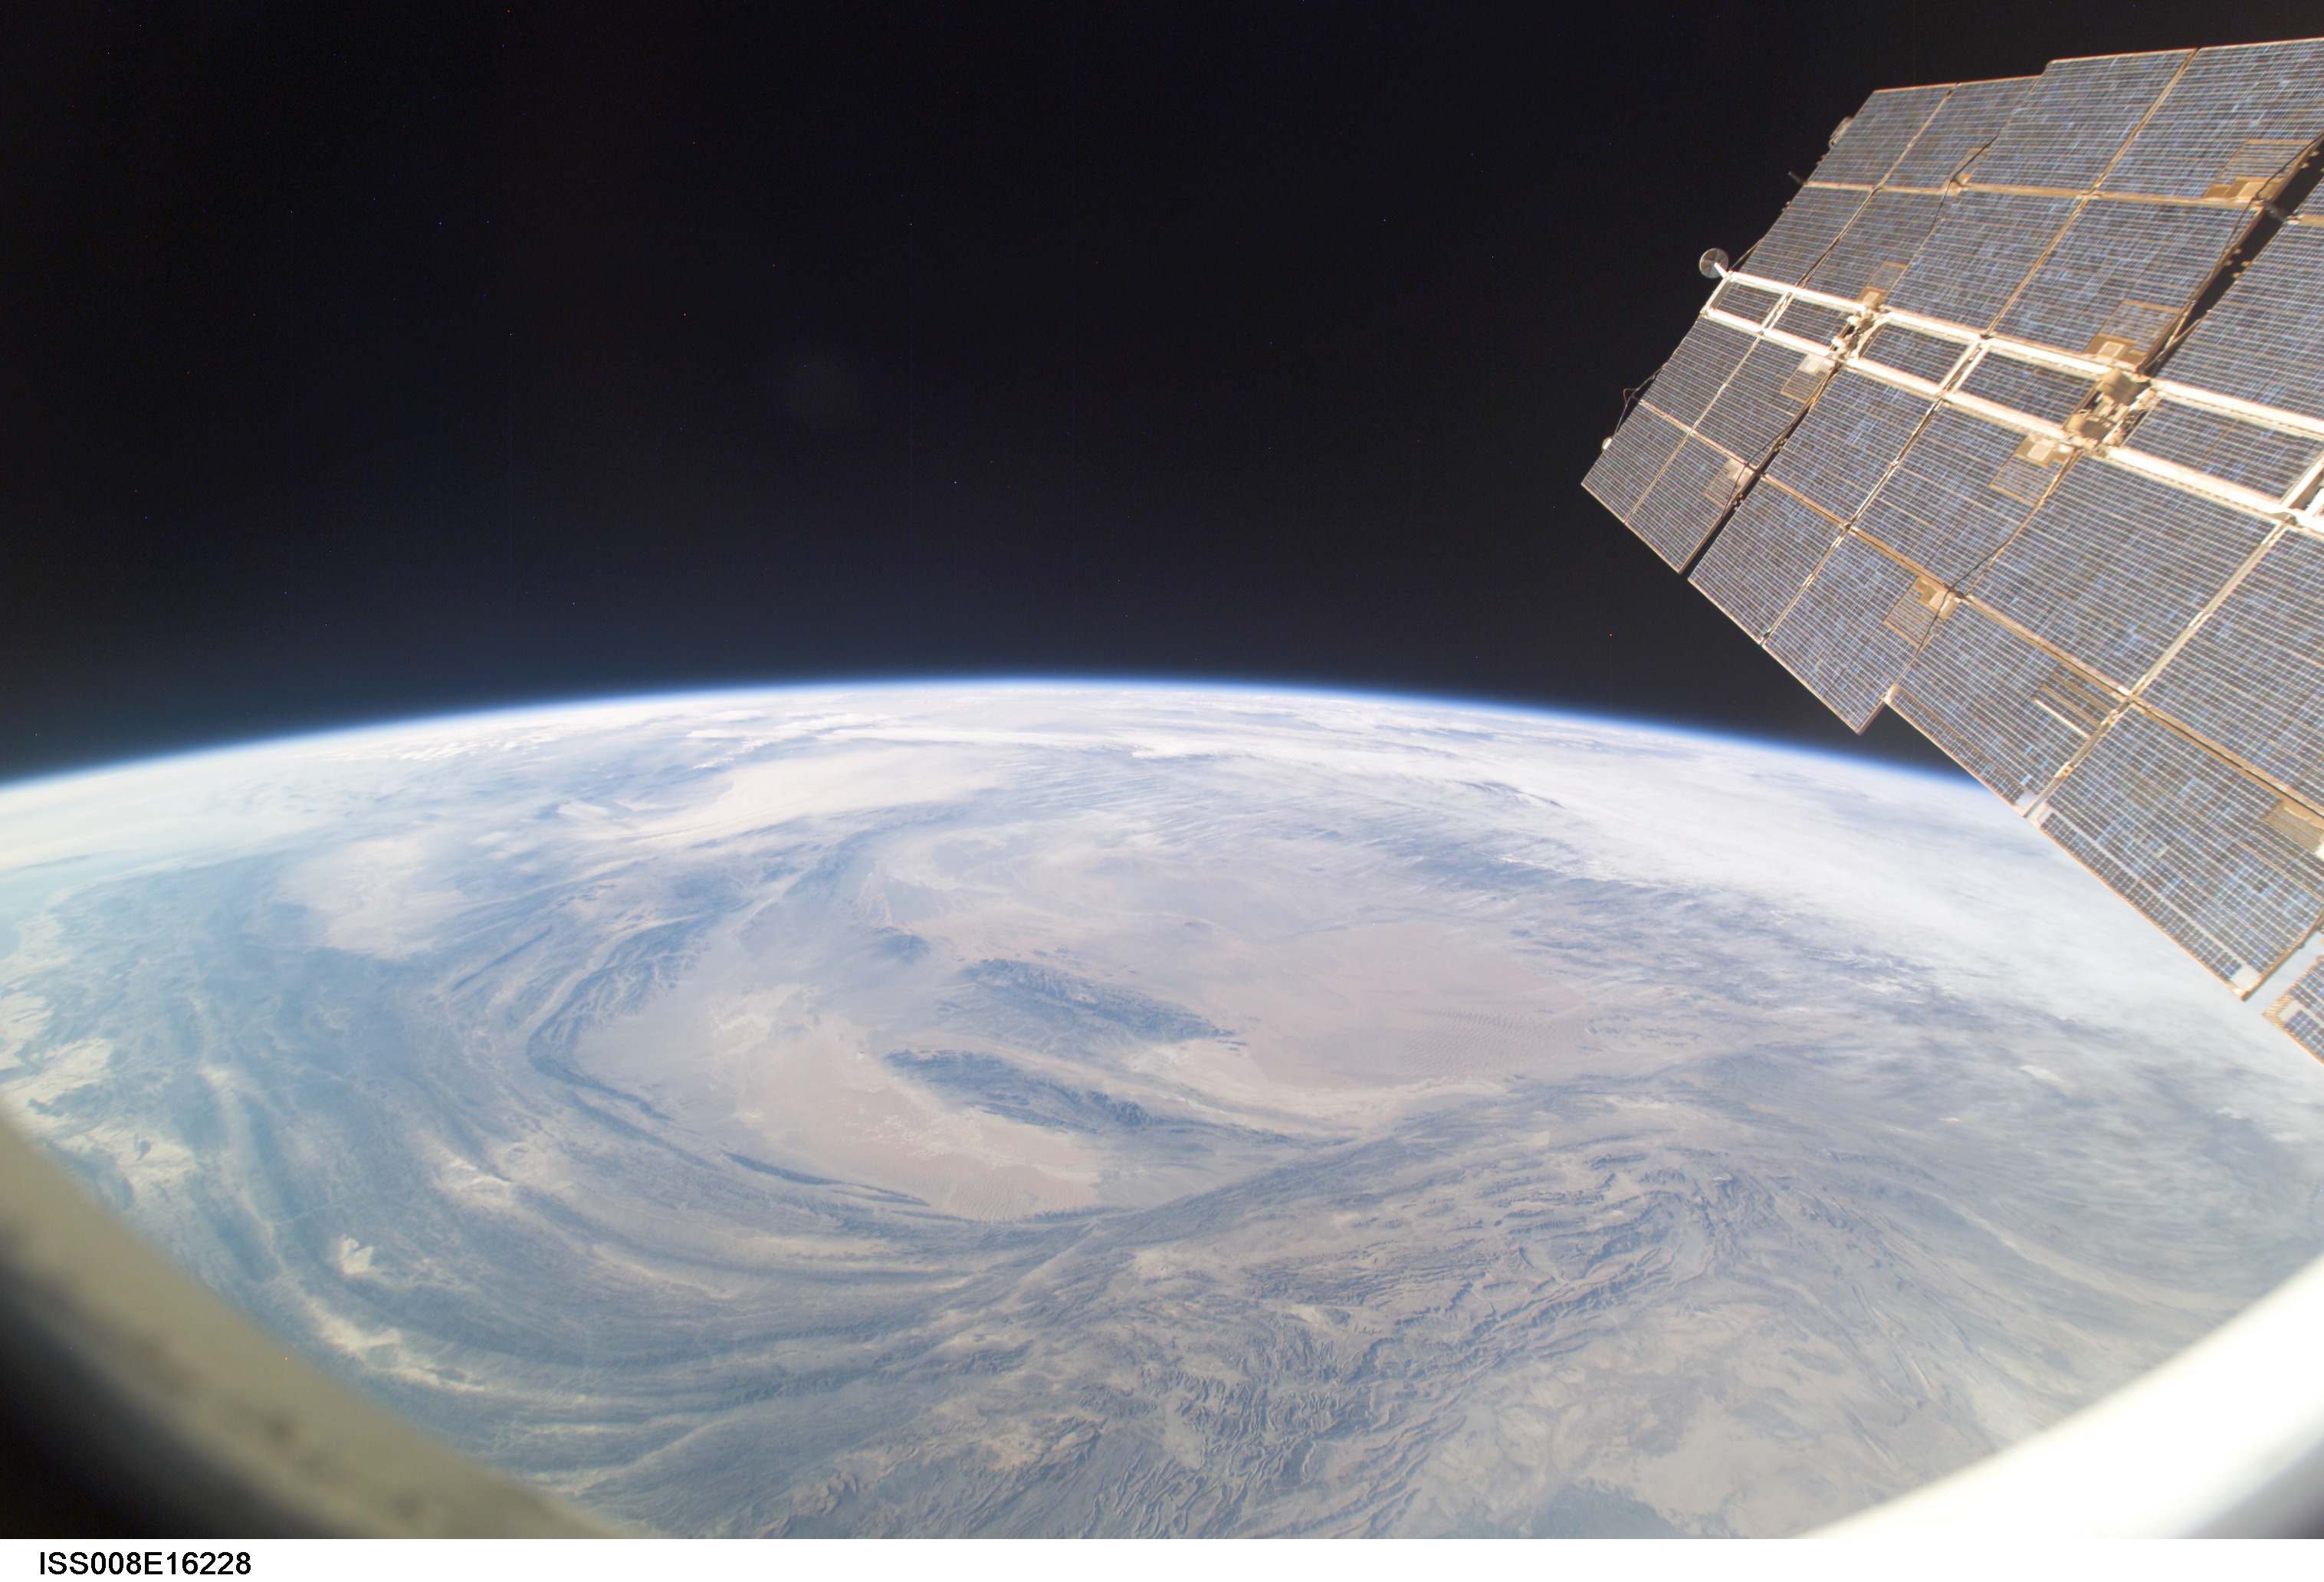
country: AFGHANISTAN
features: PAN-MARGO DESERT, MOUNTAIN RANGES
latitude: 31.0
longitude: 62.5
